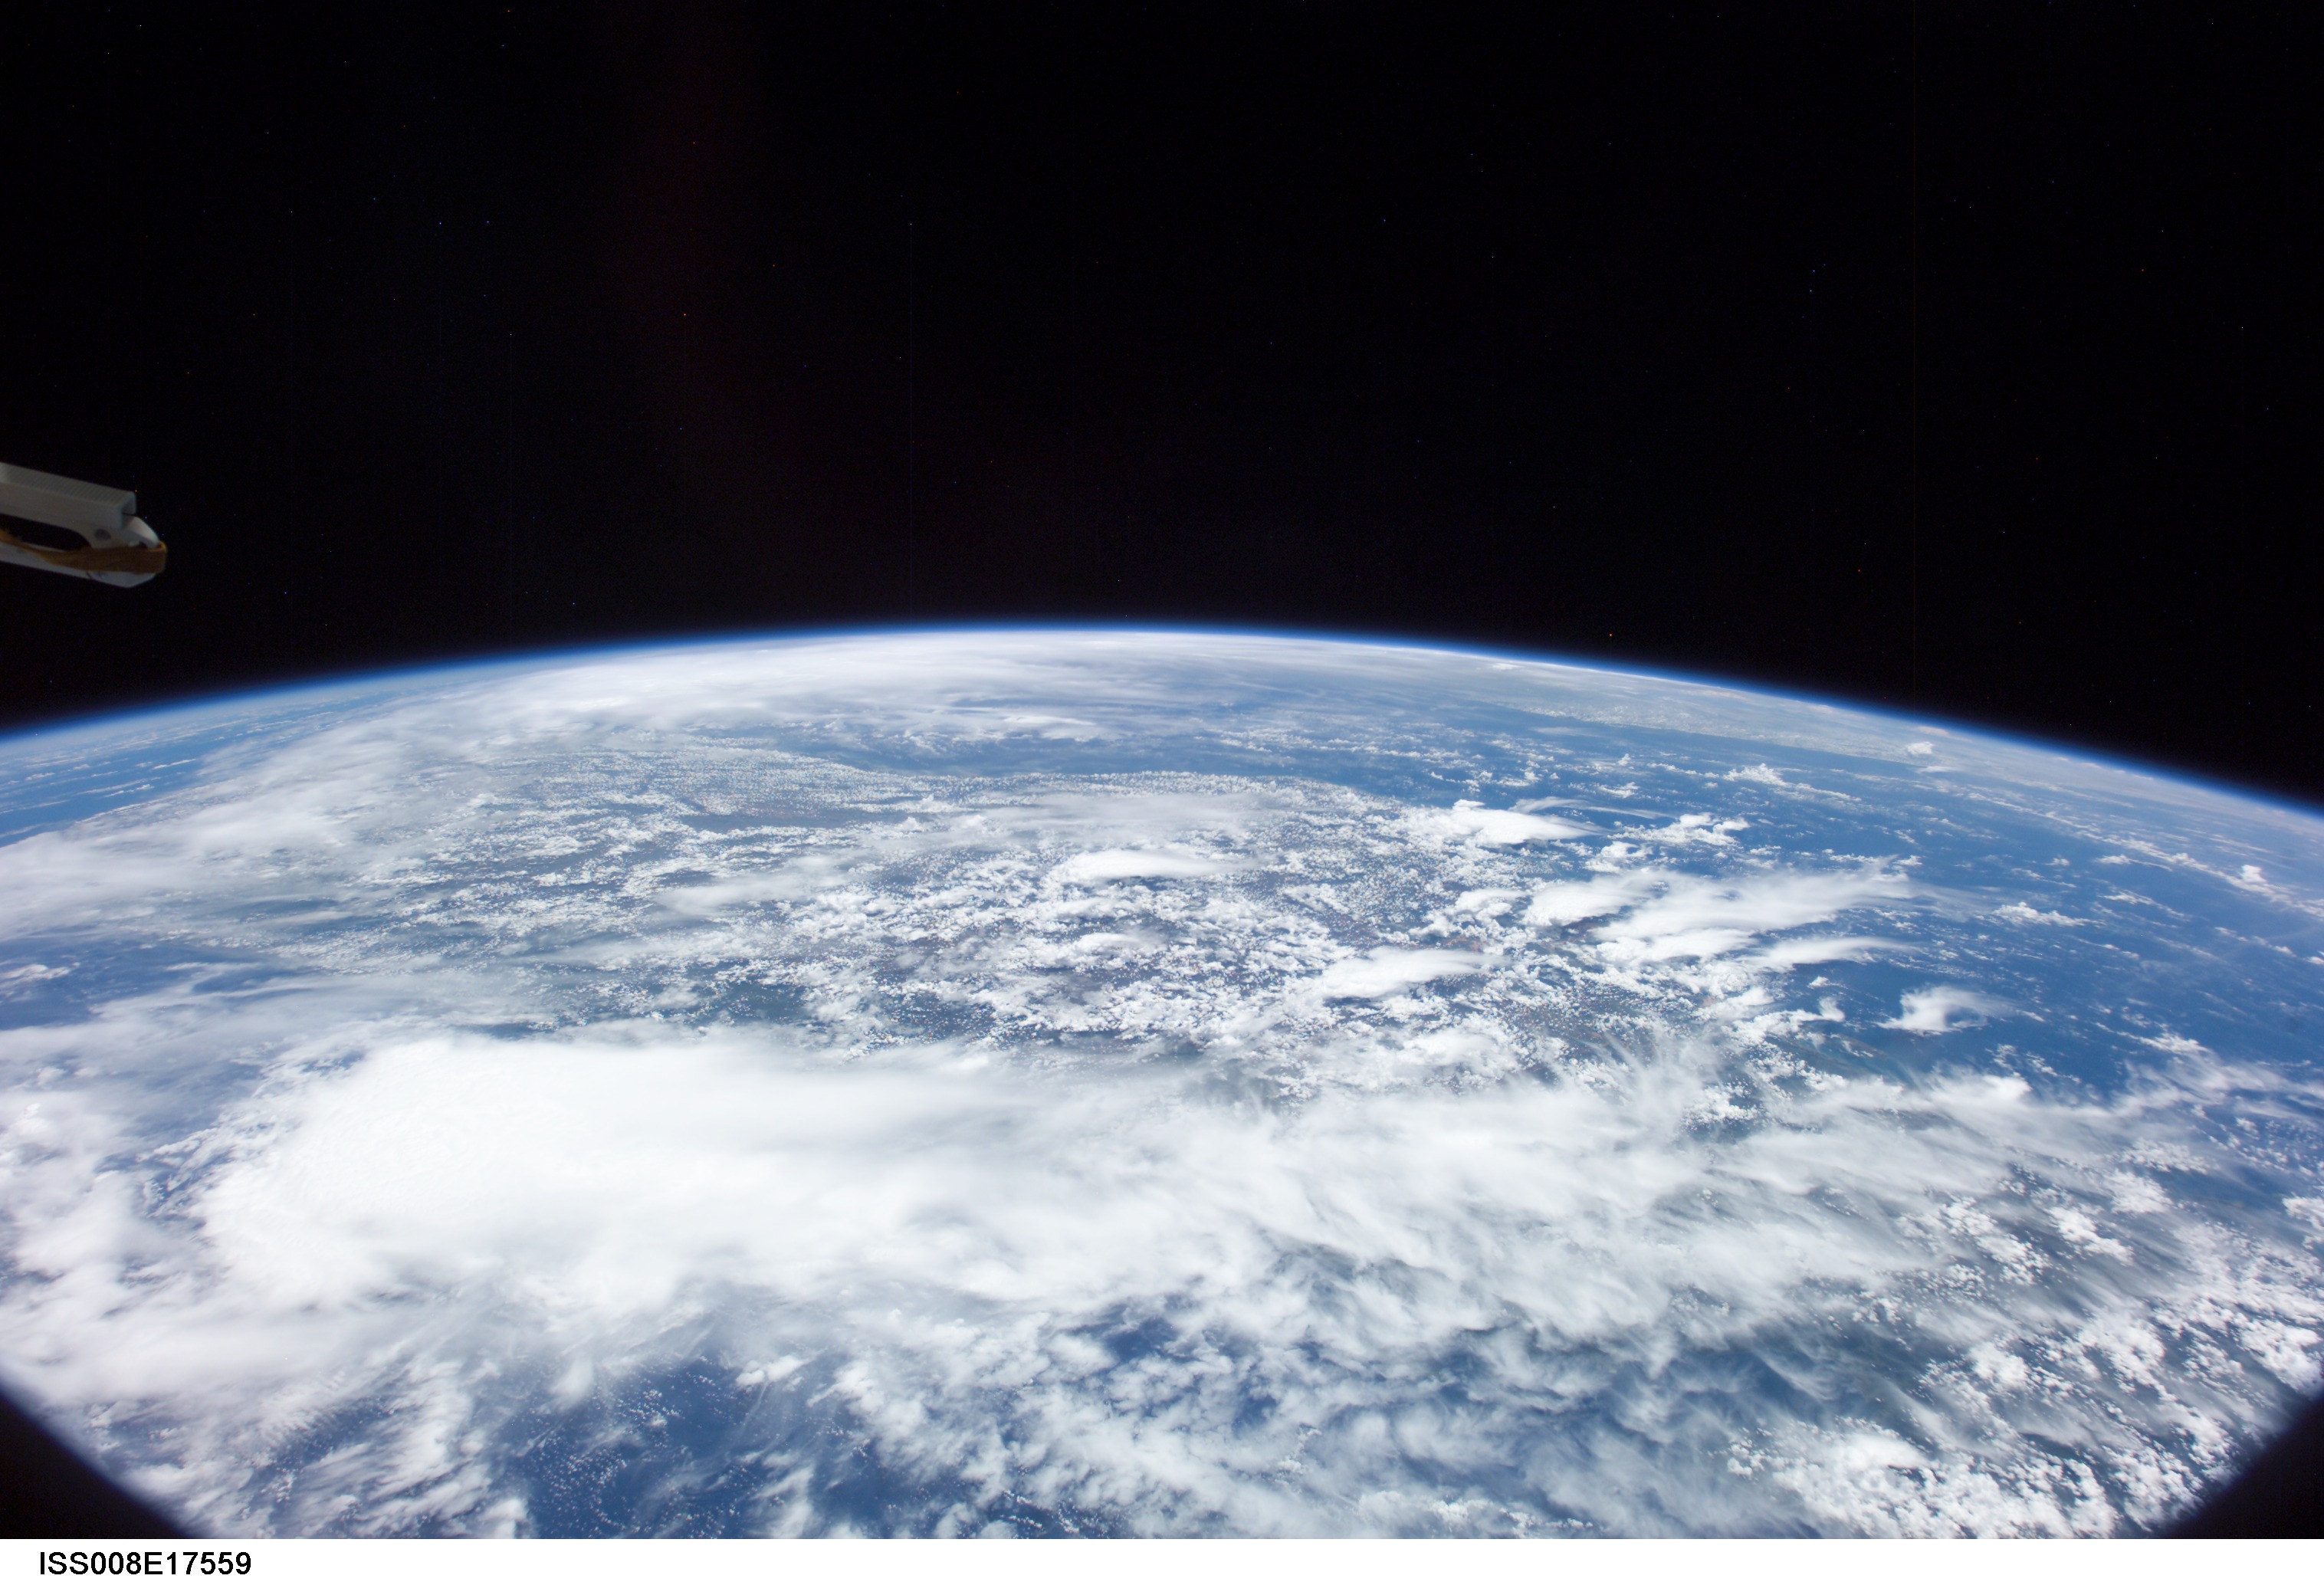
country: MADAGASCAR
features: MOZAMBIQUE CHAN., ATMOSPHERIC LIMB
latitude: -17.0
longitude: 48.0
